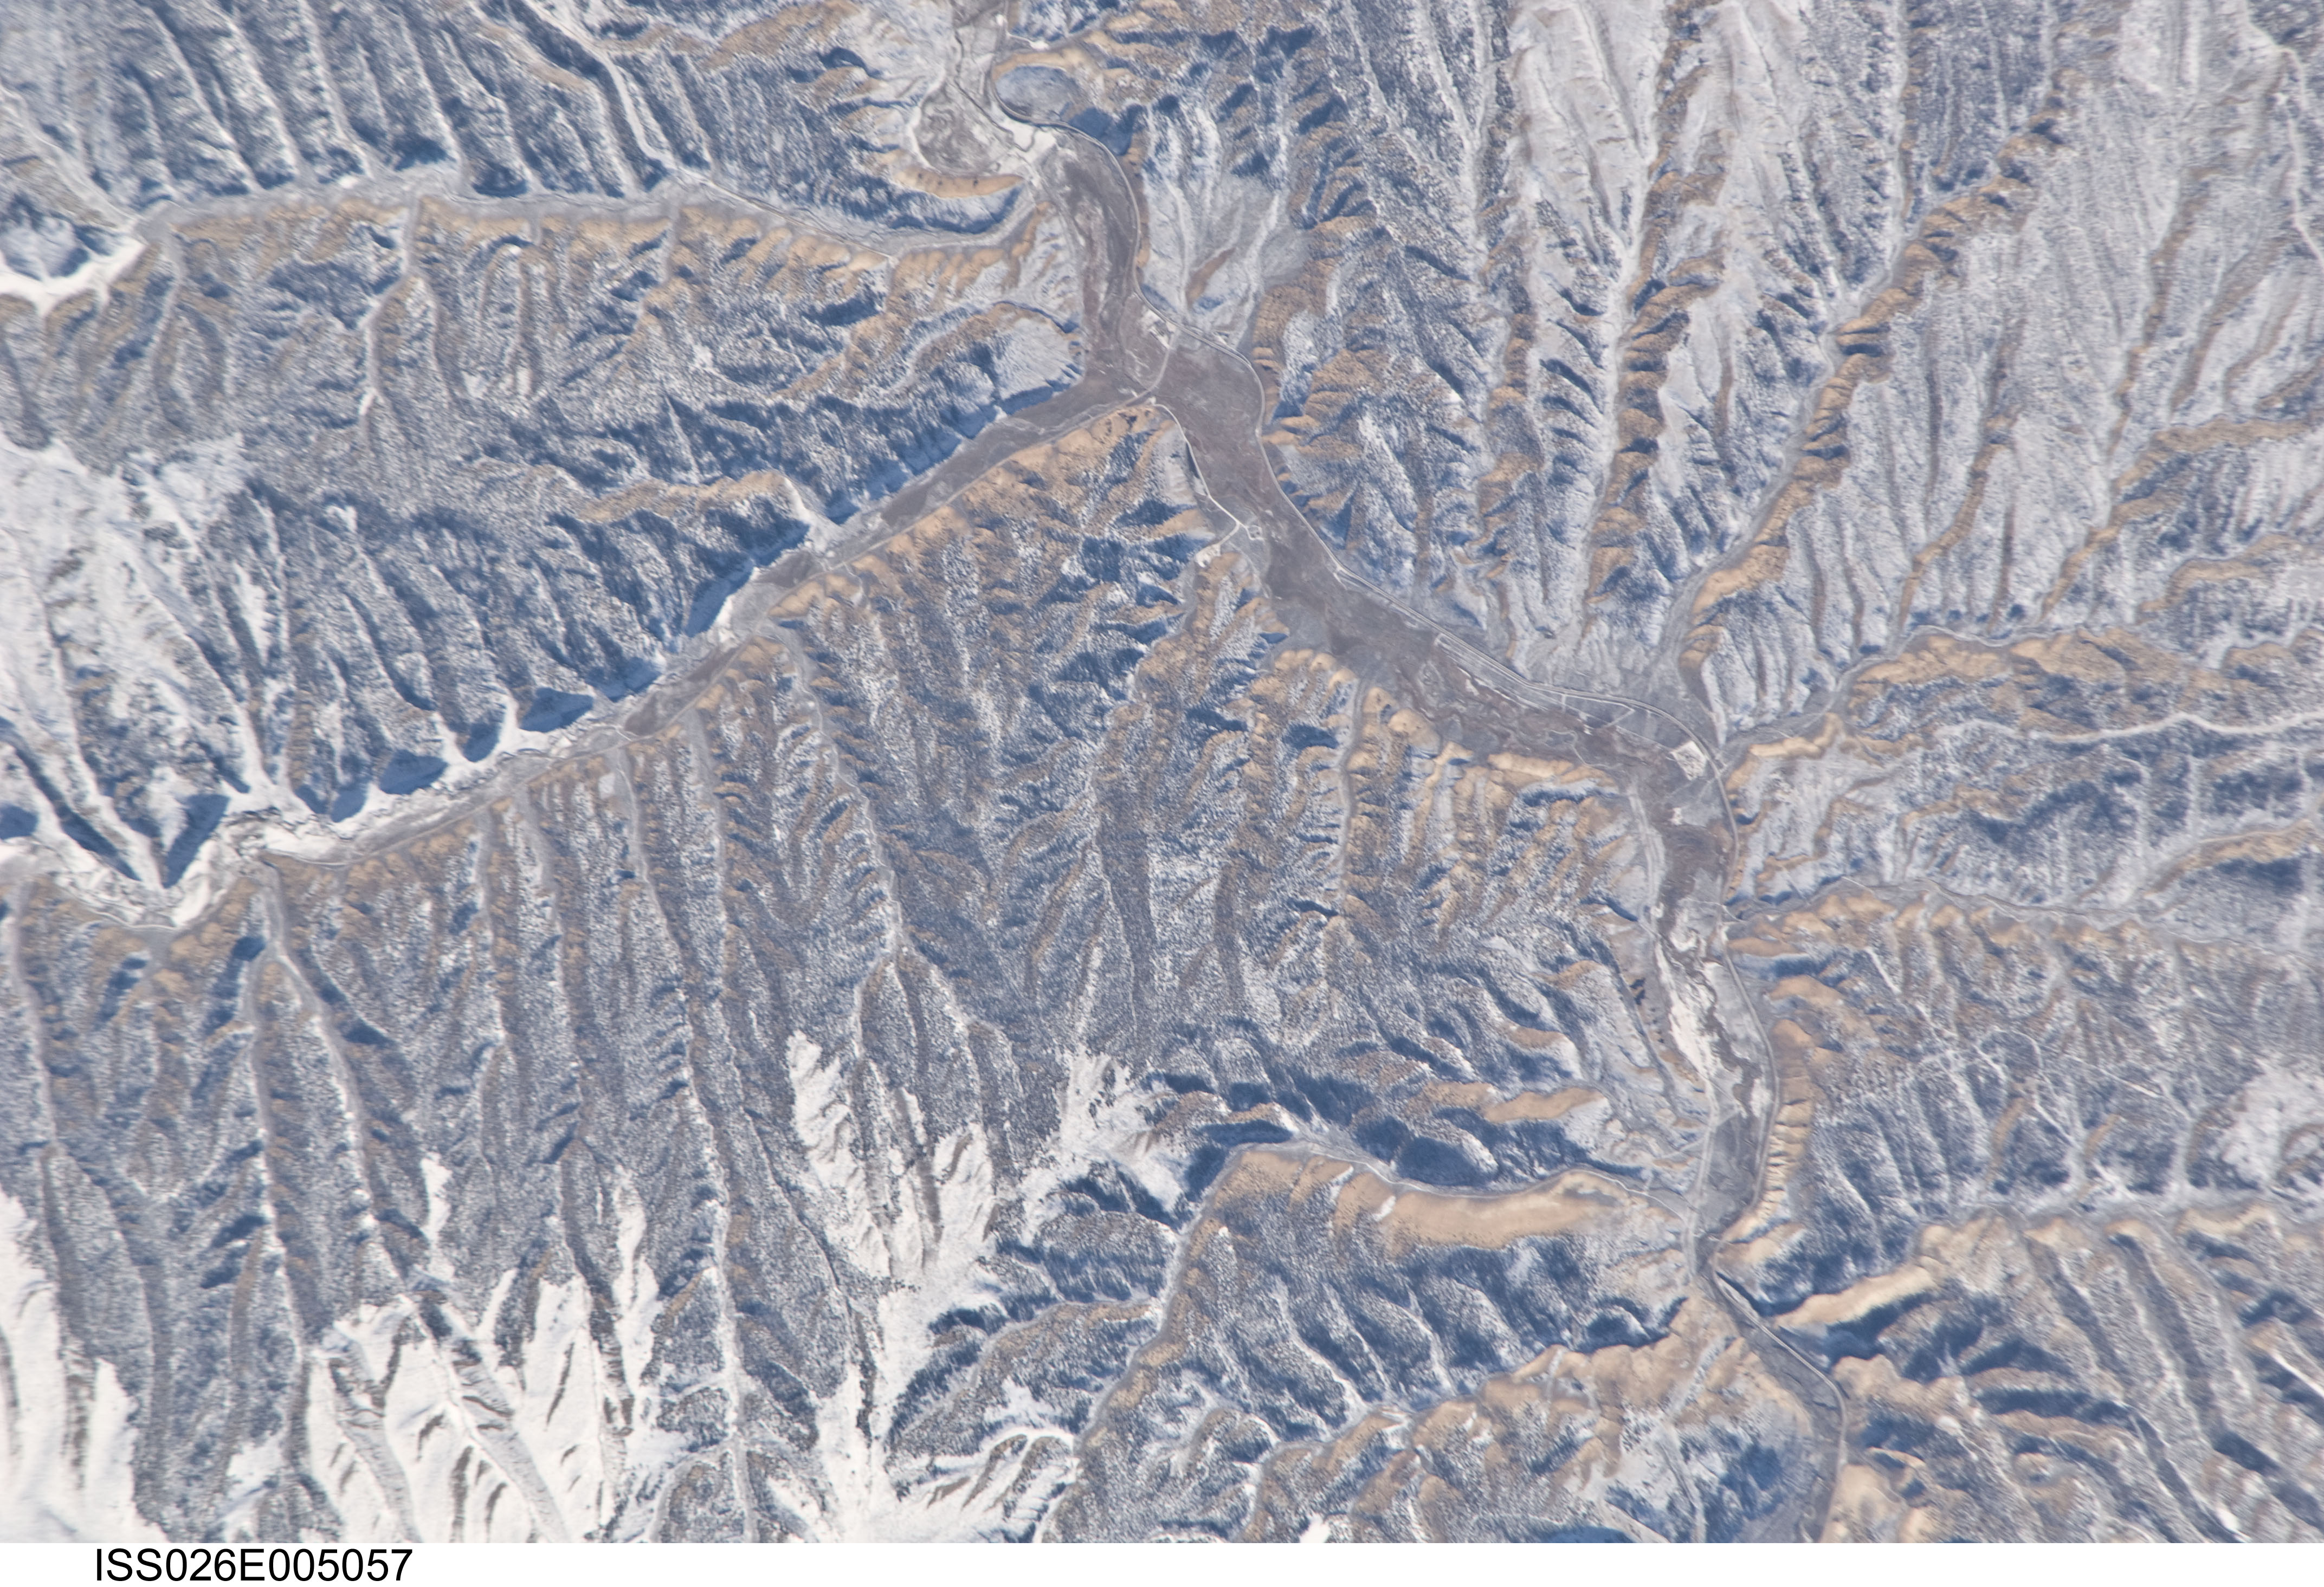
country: USA-COLORADO
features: PICEANCE CREEK, ROAN PLATEAU, ROADS, RAVINES, SNOW
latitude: 40.0
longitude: -108.2
